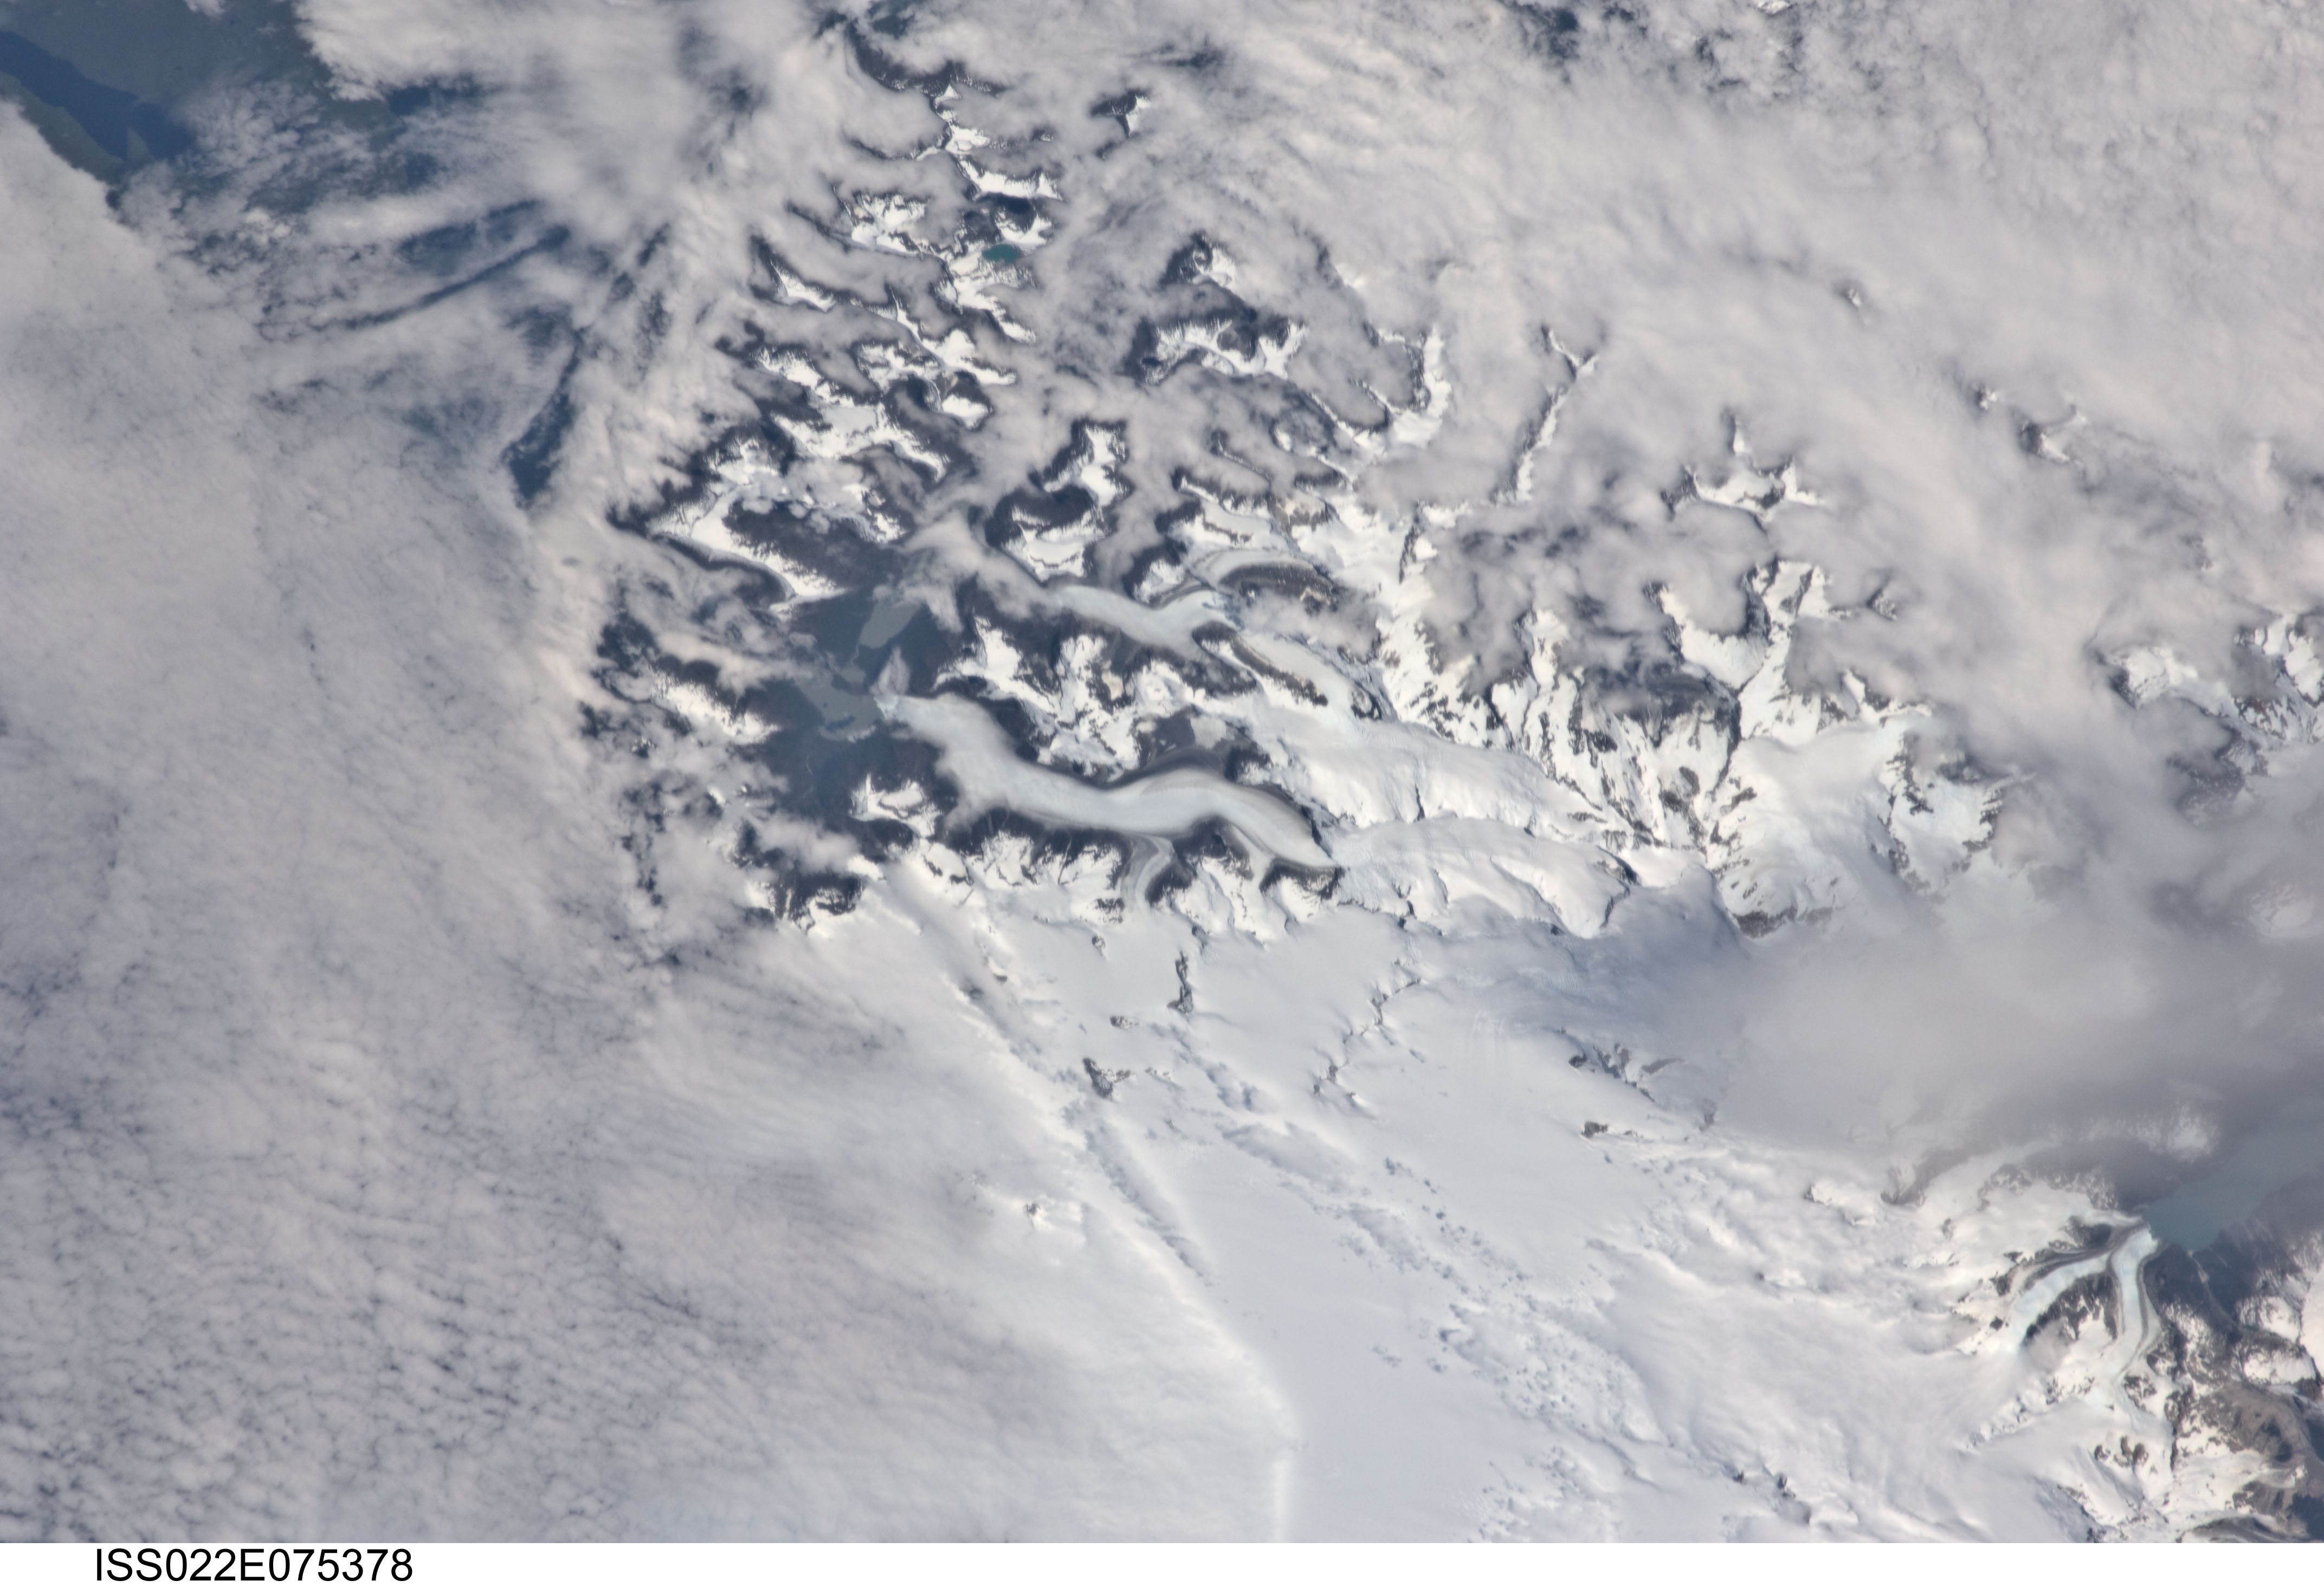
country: CHILE
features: N. PATAGONIAN ICE FIELD, GUALAS GL., REICHER GL., LEONES GL.
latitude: -46.6
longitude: -73.6
